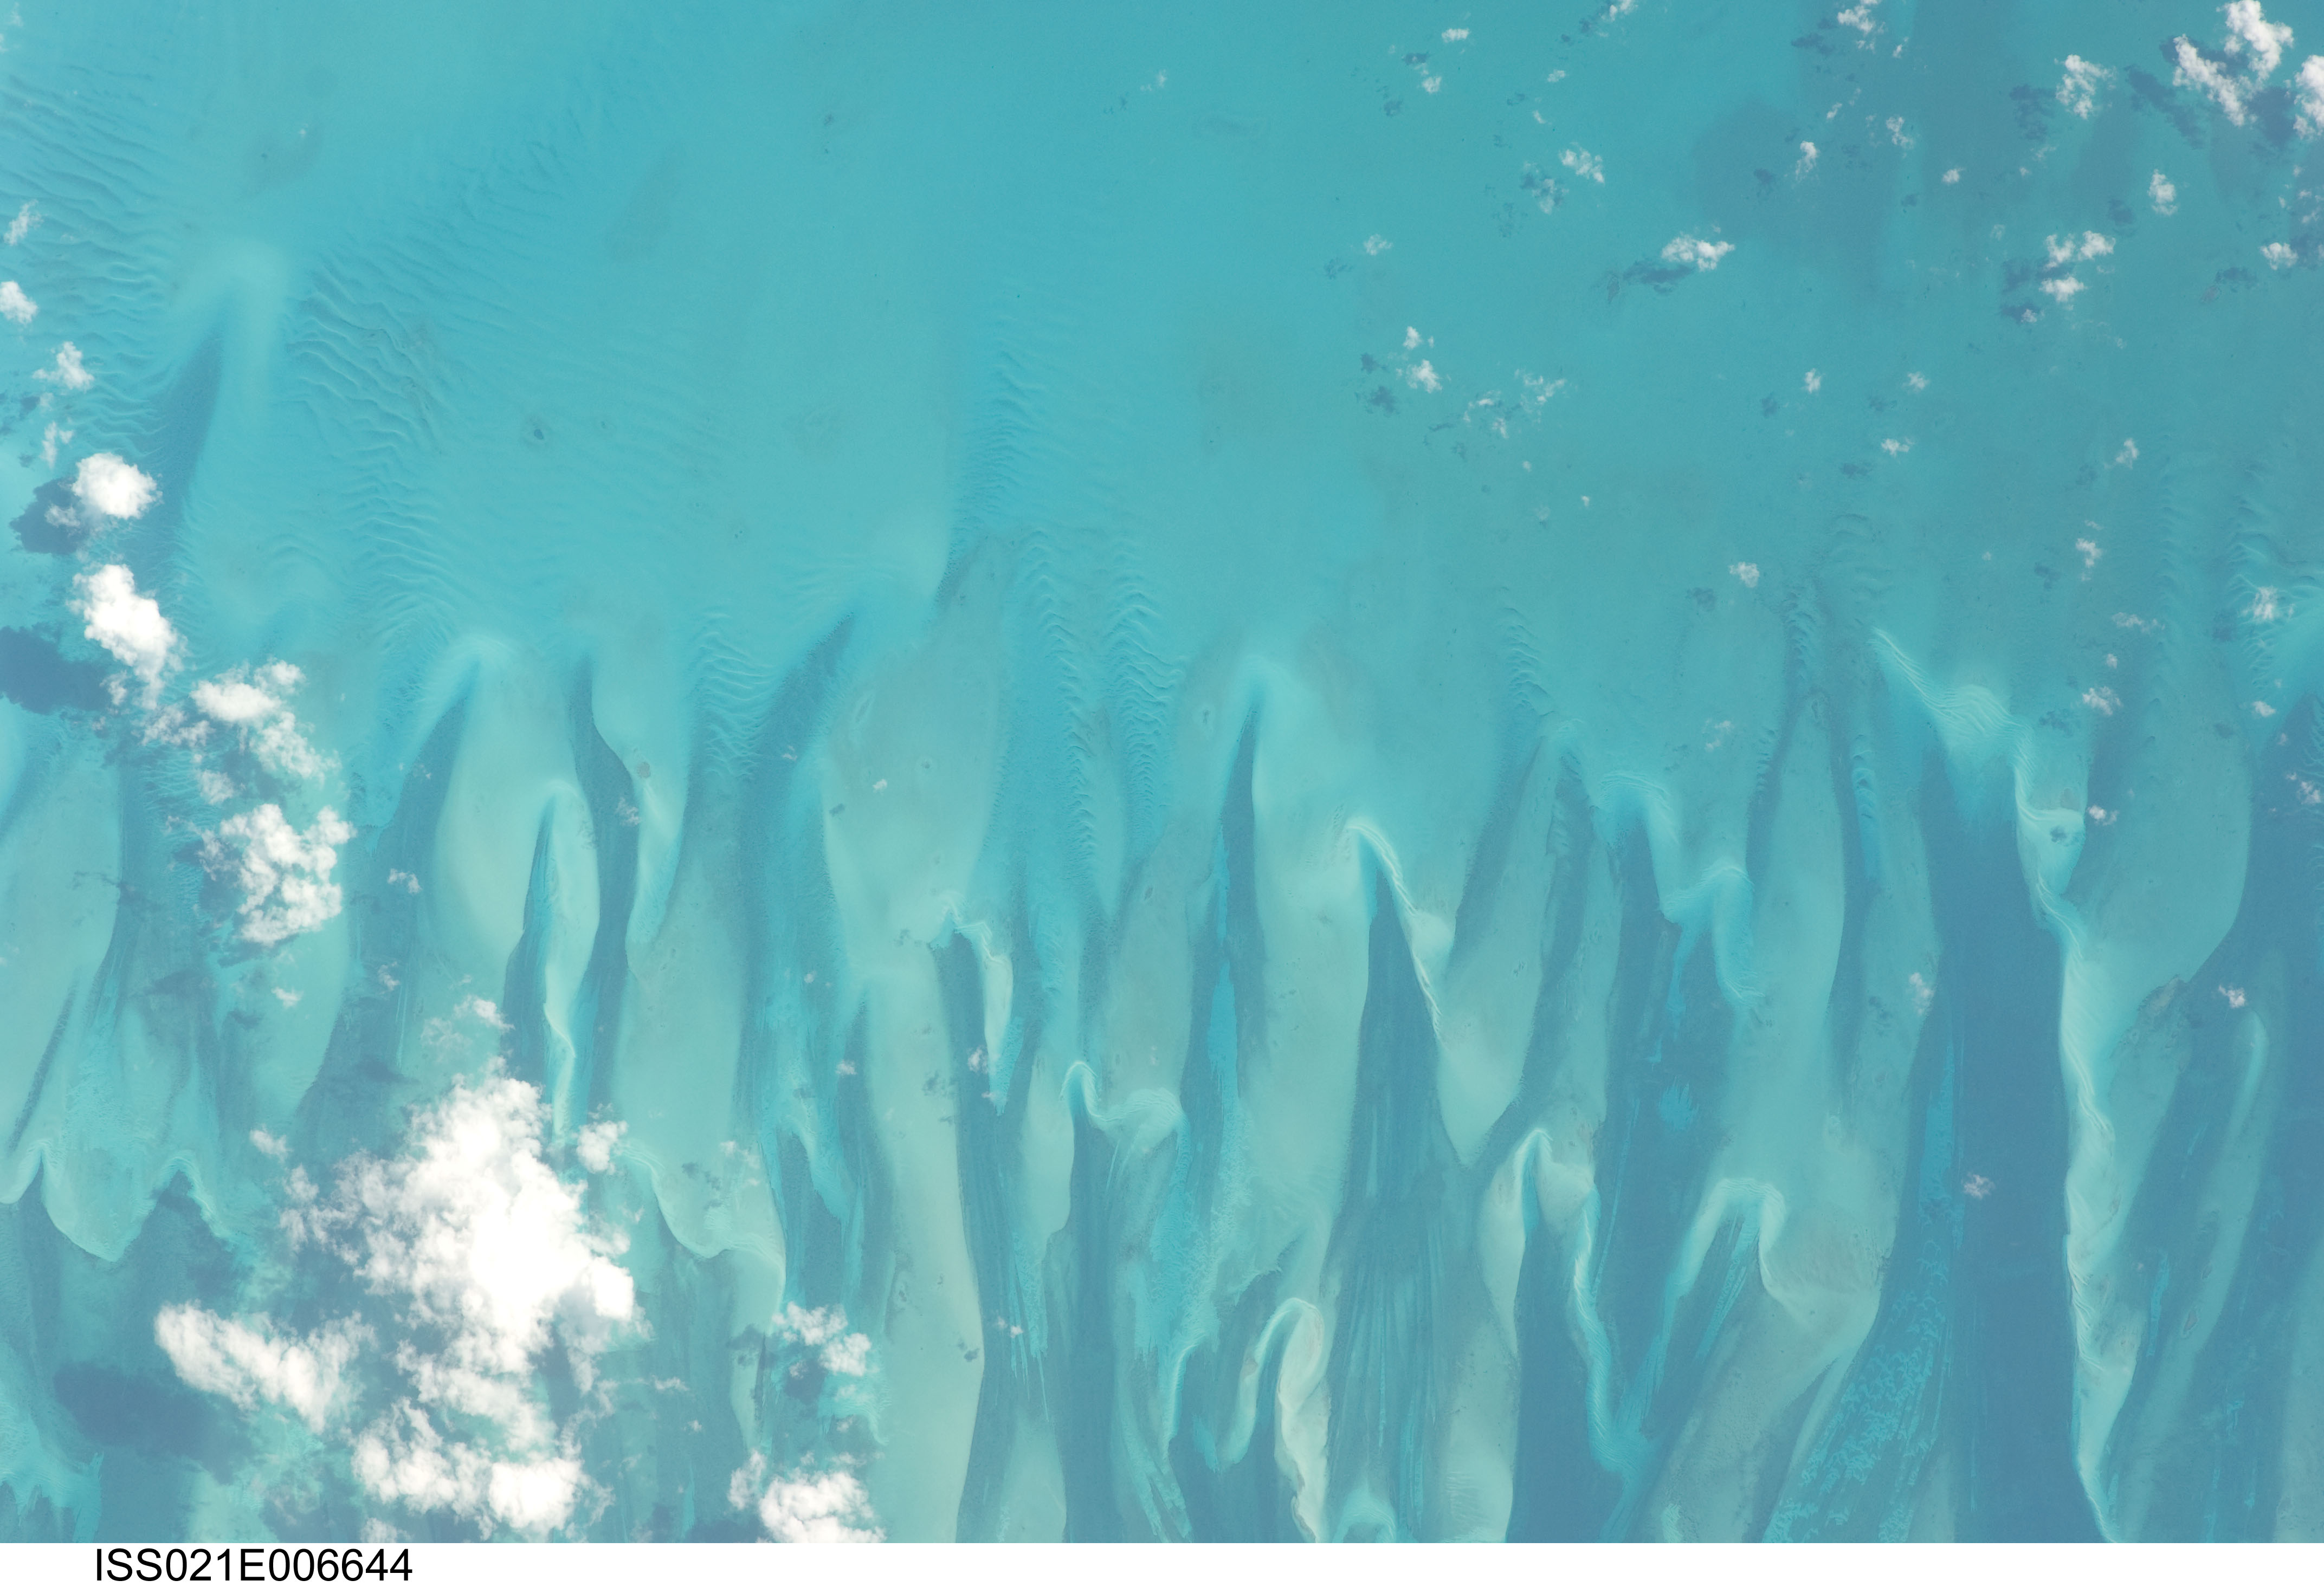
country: BAHAMAS
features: THE BAHAMAS
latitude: 23.5
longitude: -76.4
